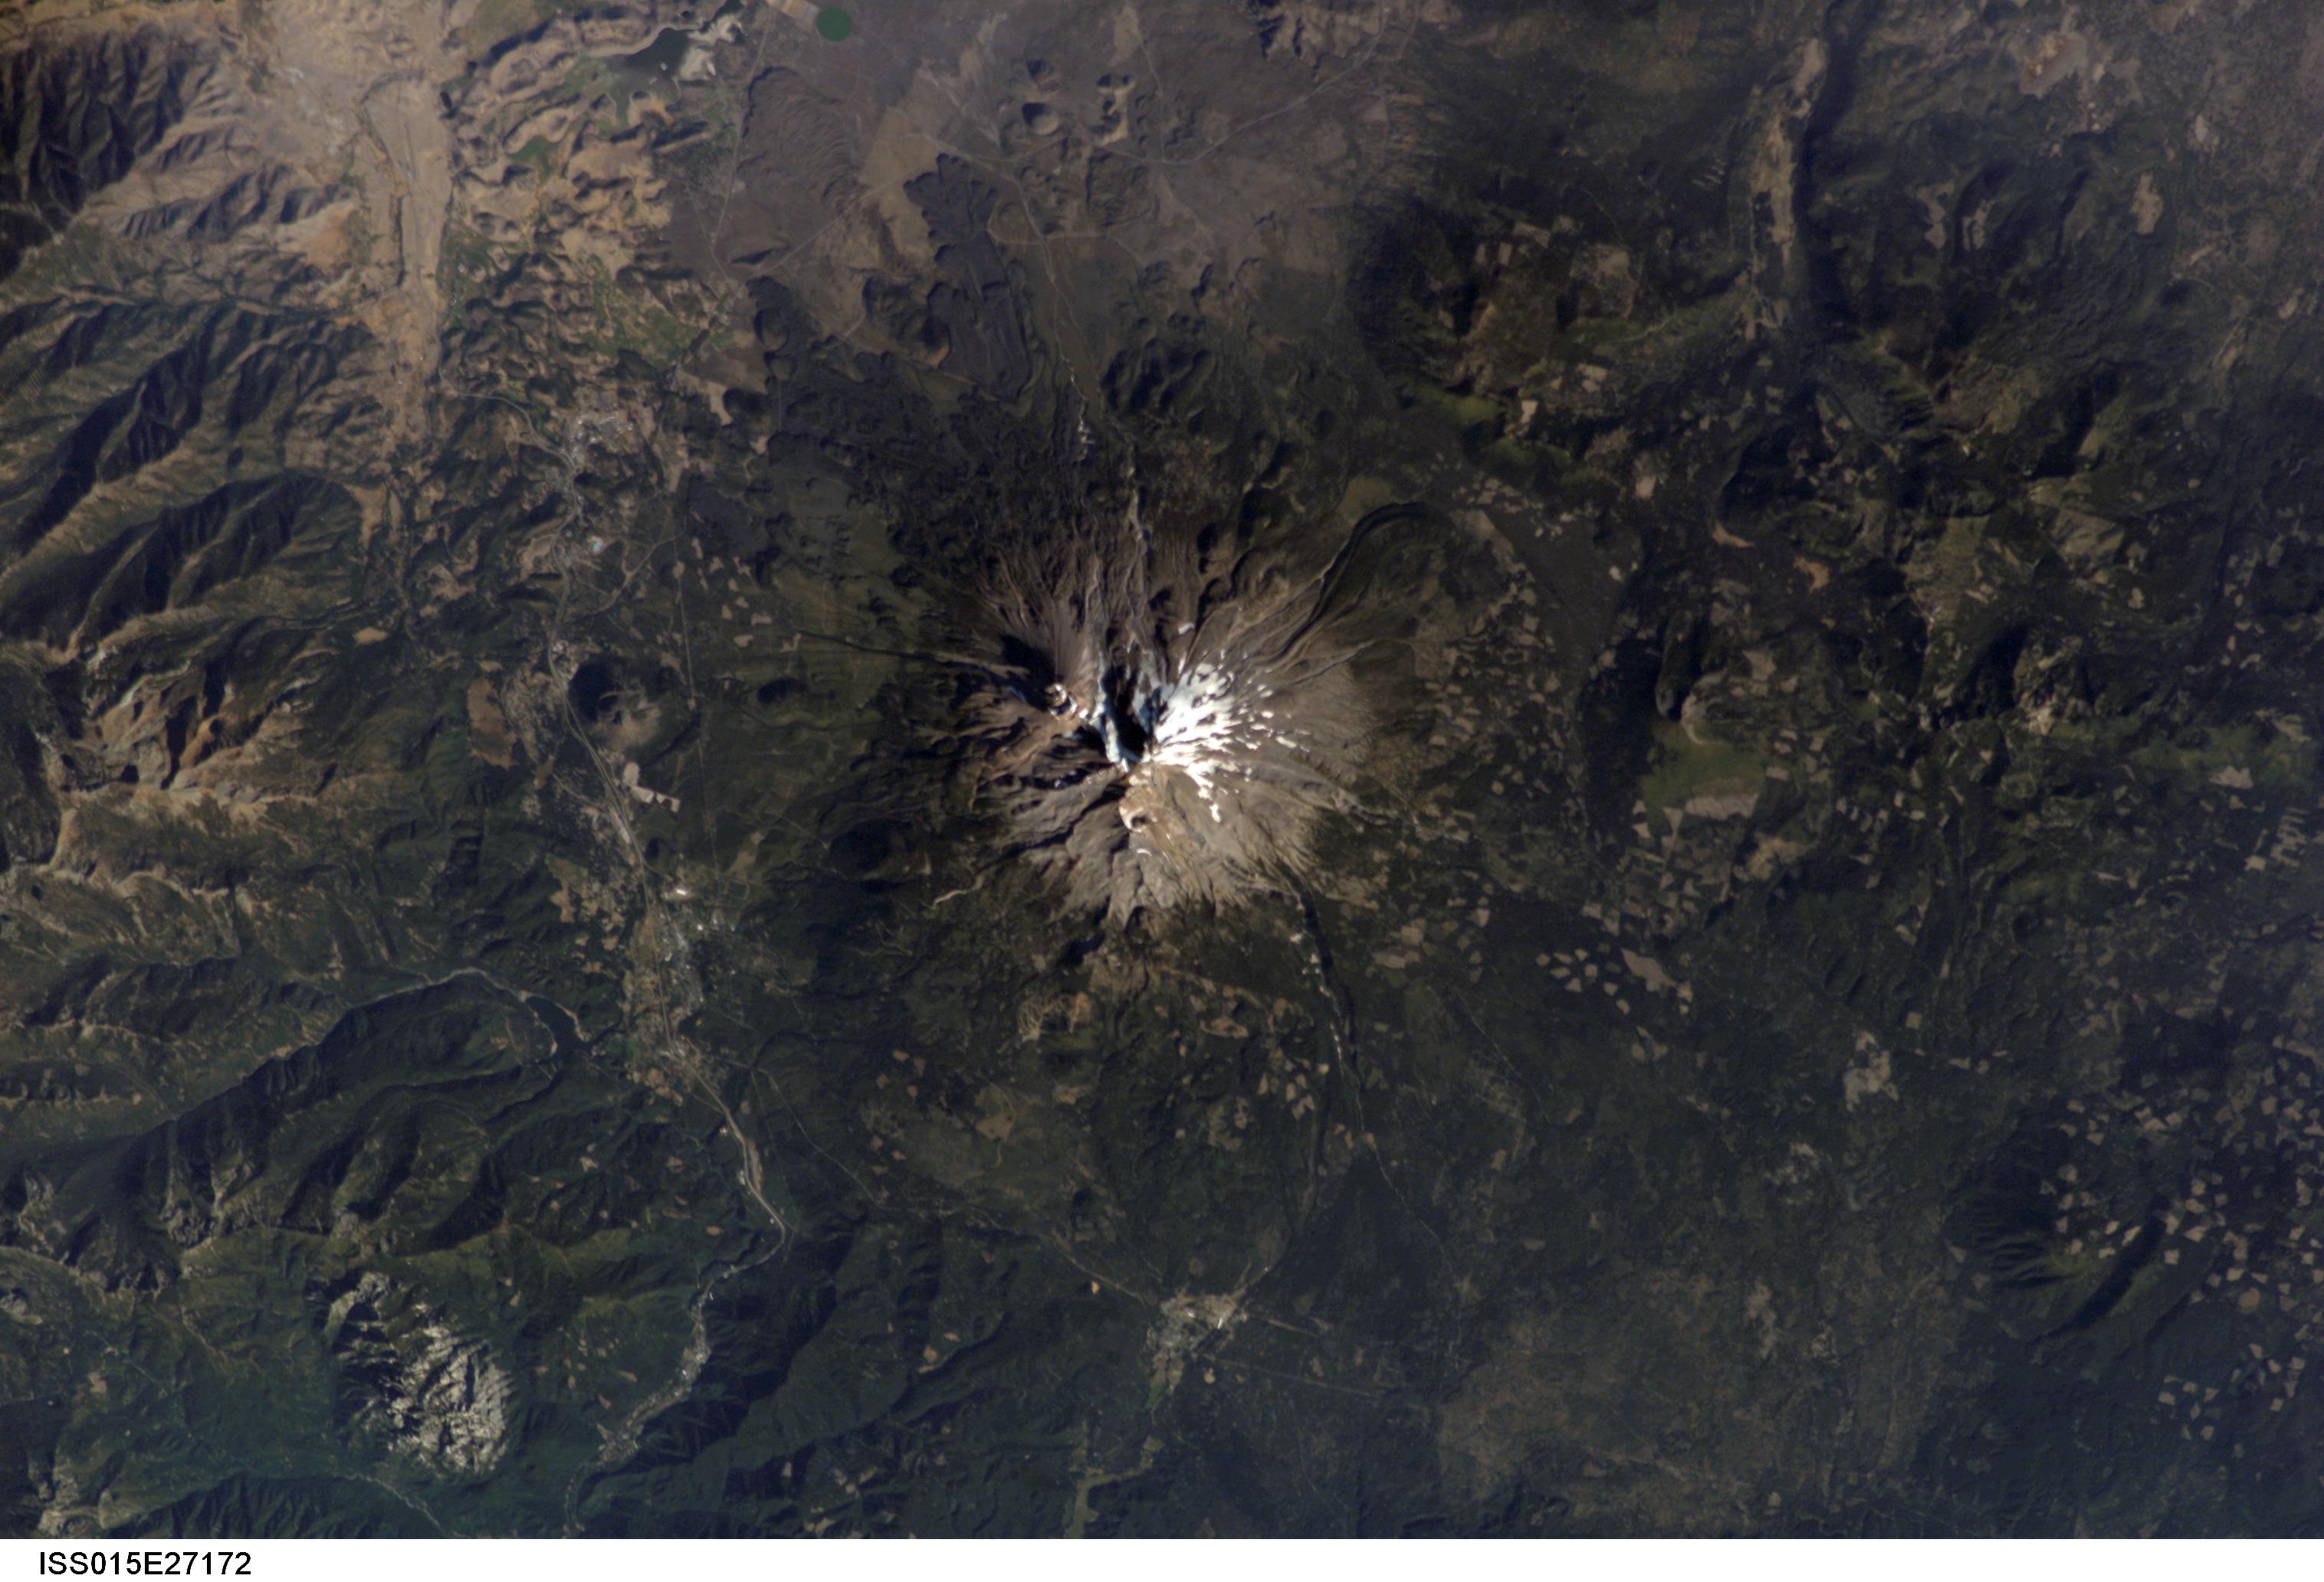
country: USA-CALIFORNIA
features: MT. SHASTA, WEED, FOREST, I-5
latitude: 41.4
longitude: -122.2
